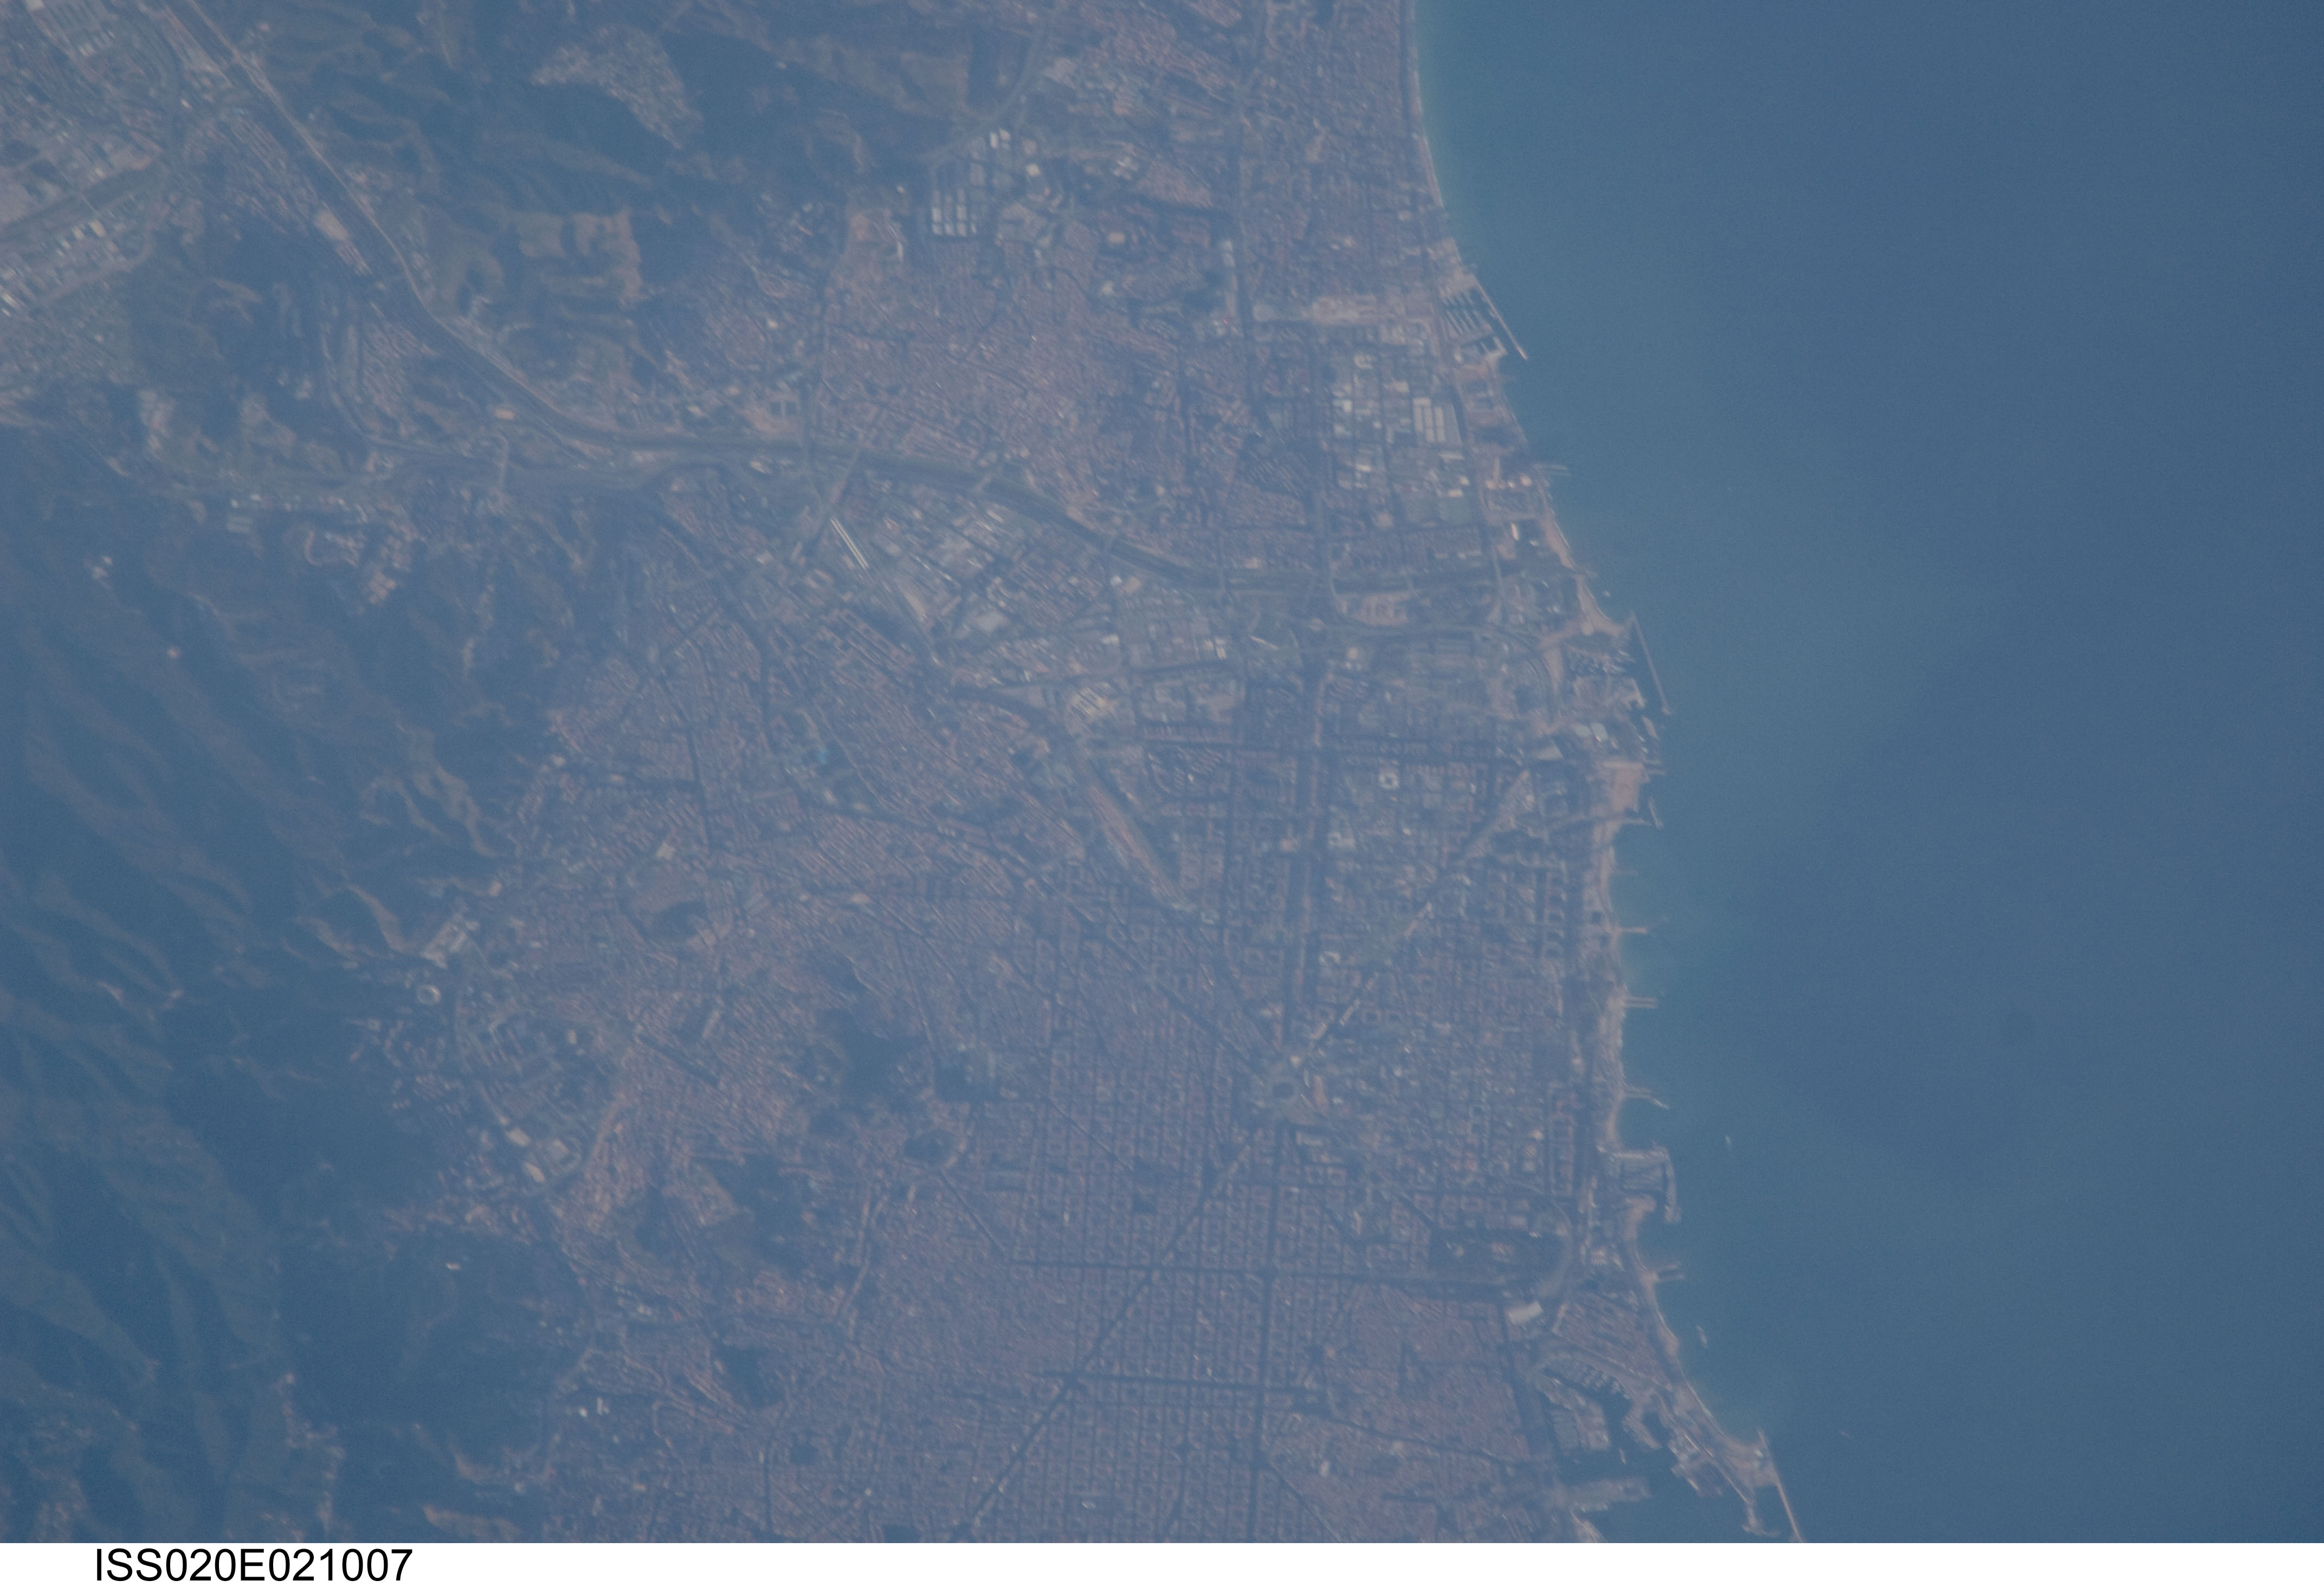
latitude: 41.4
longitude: 2.2
